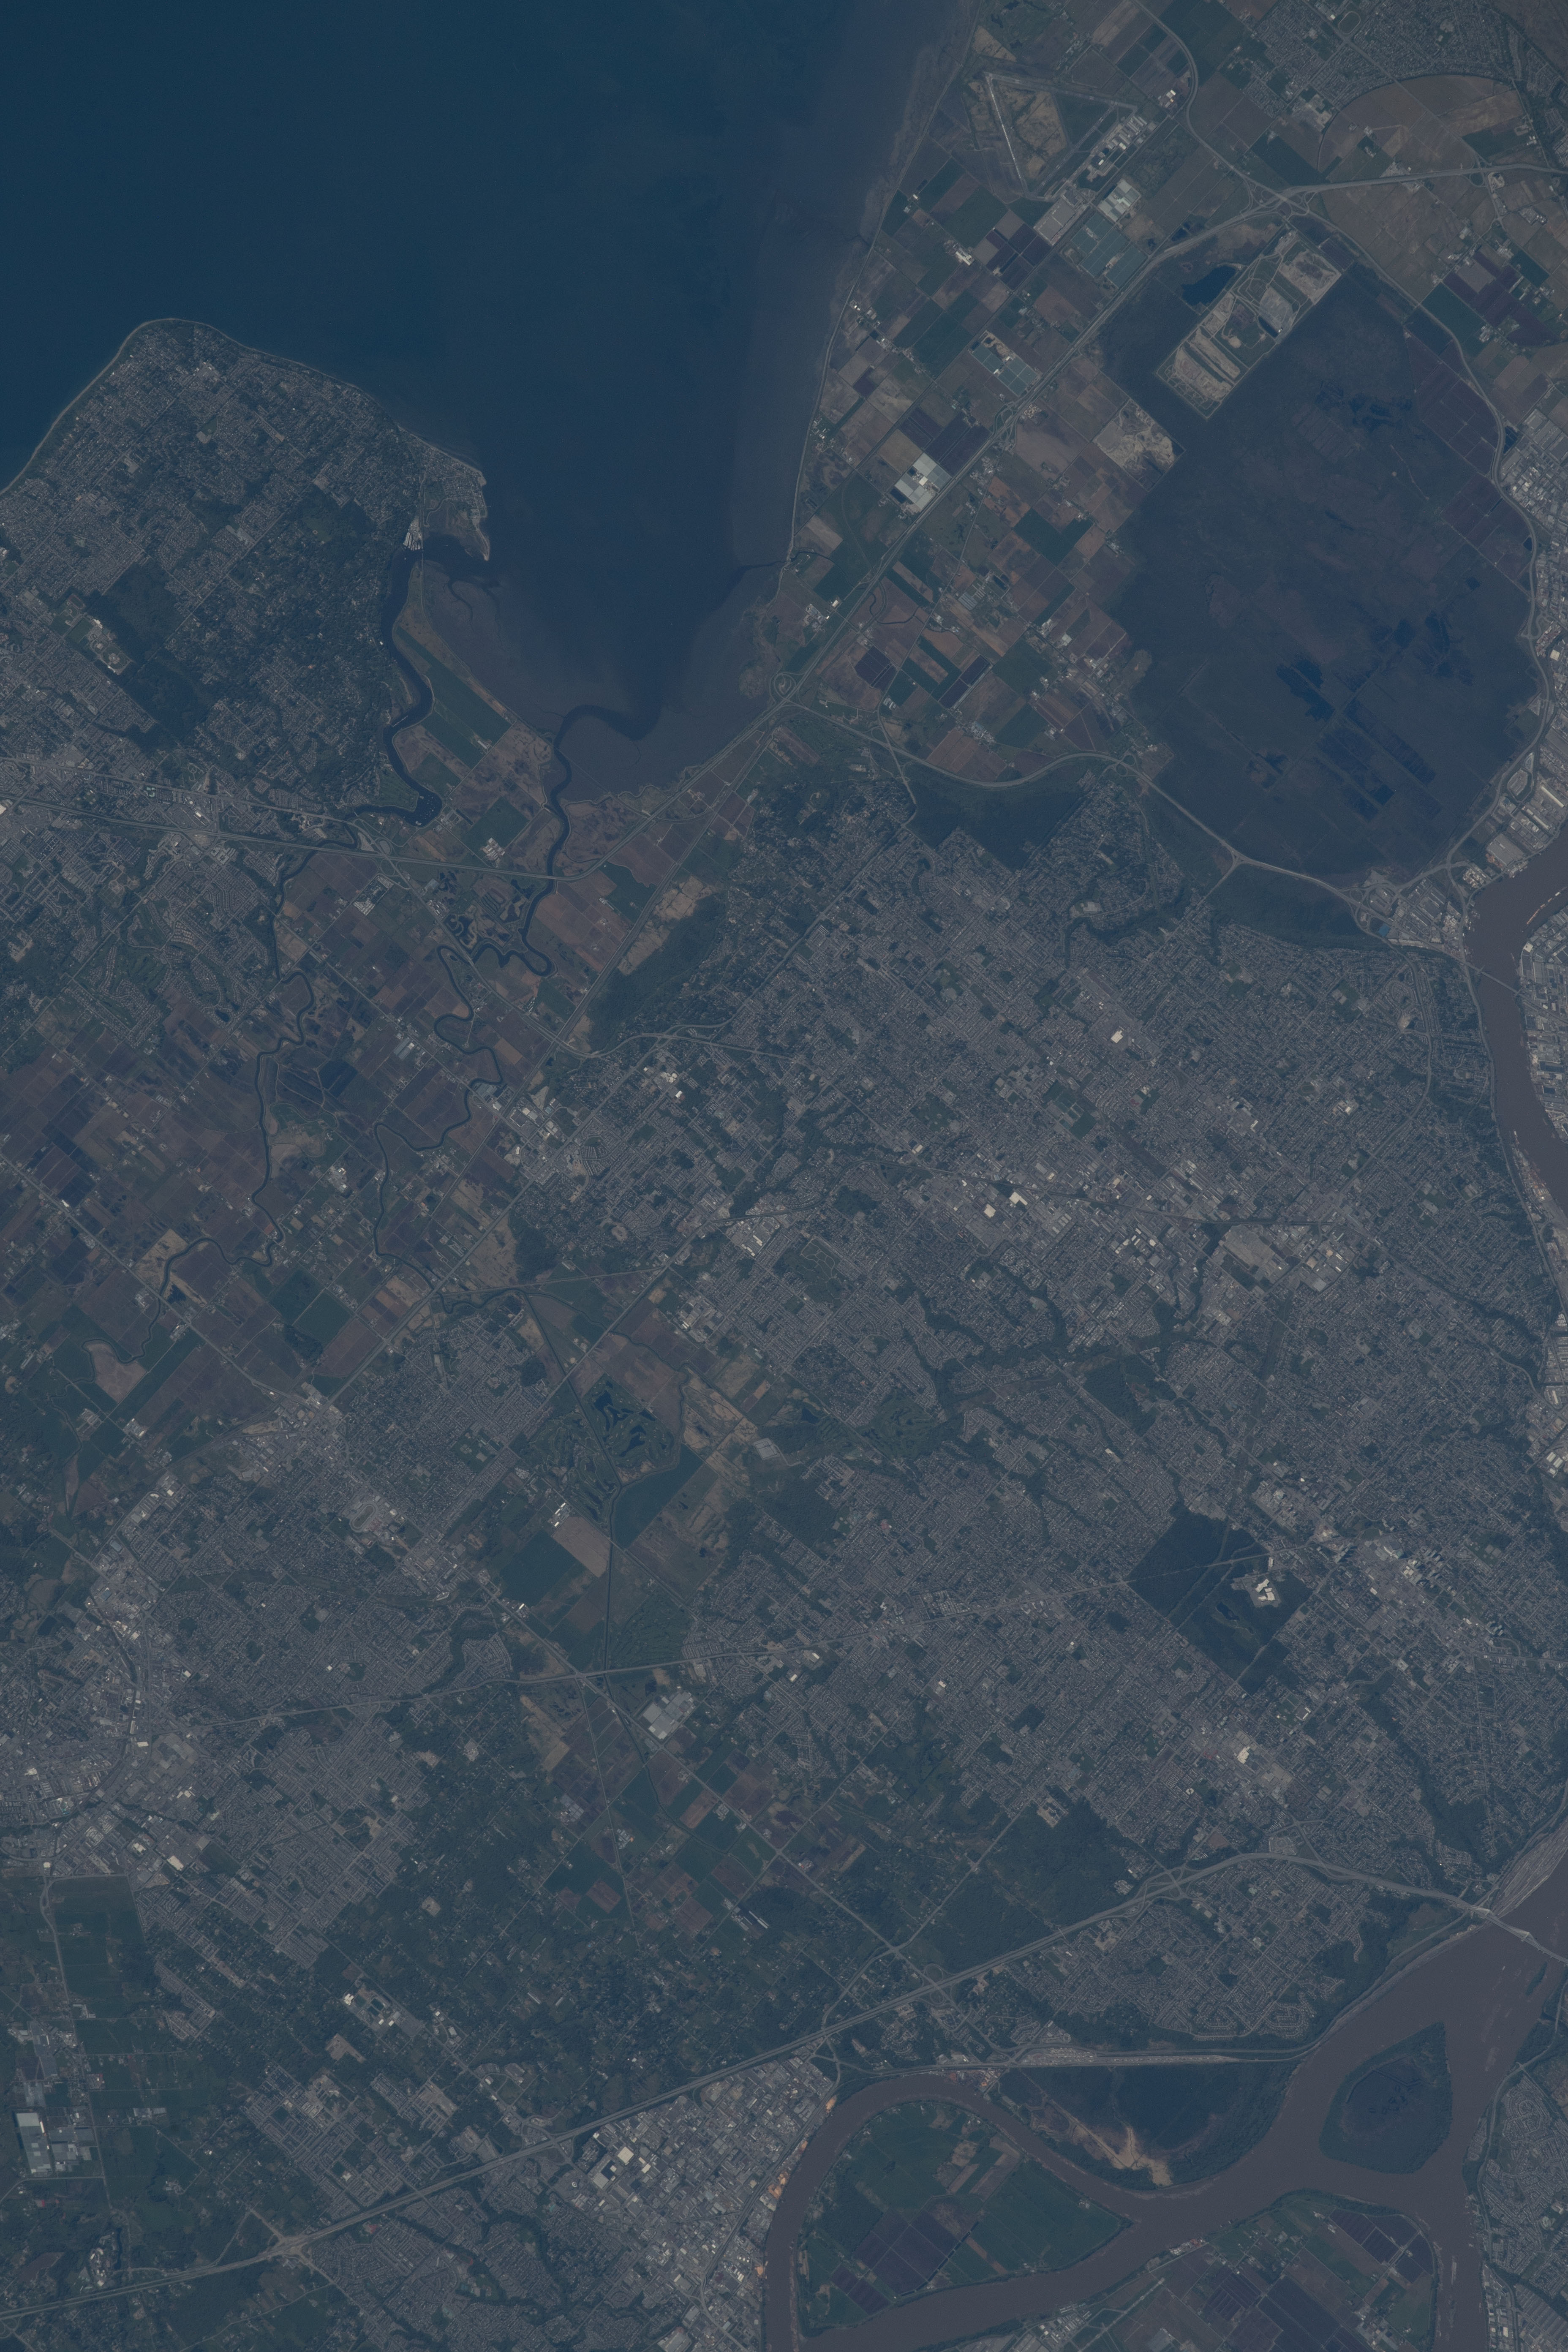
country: CANADA-BC
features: BOUNDARY BAY, SURREY, LANGLEY, FRASER RIVER
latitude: 49.1
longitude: -122.8
